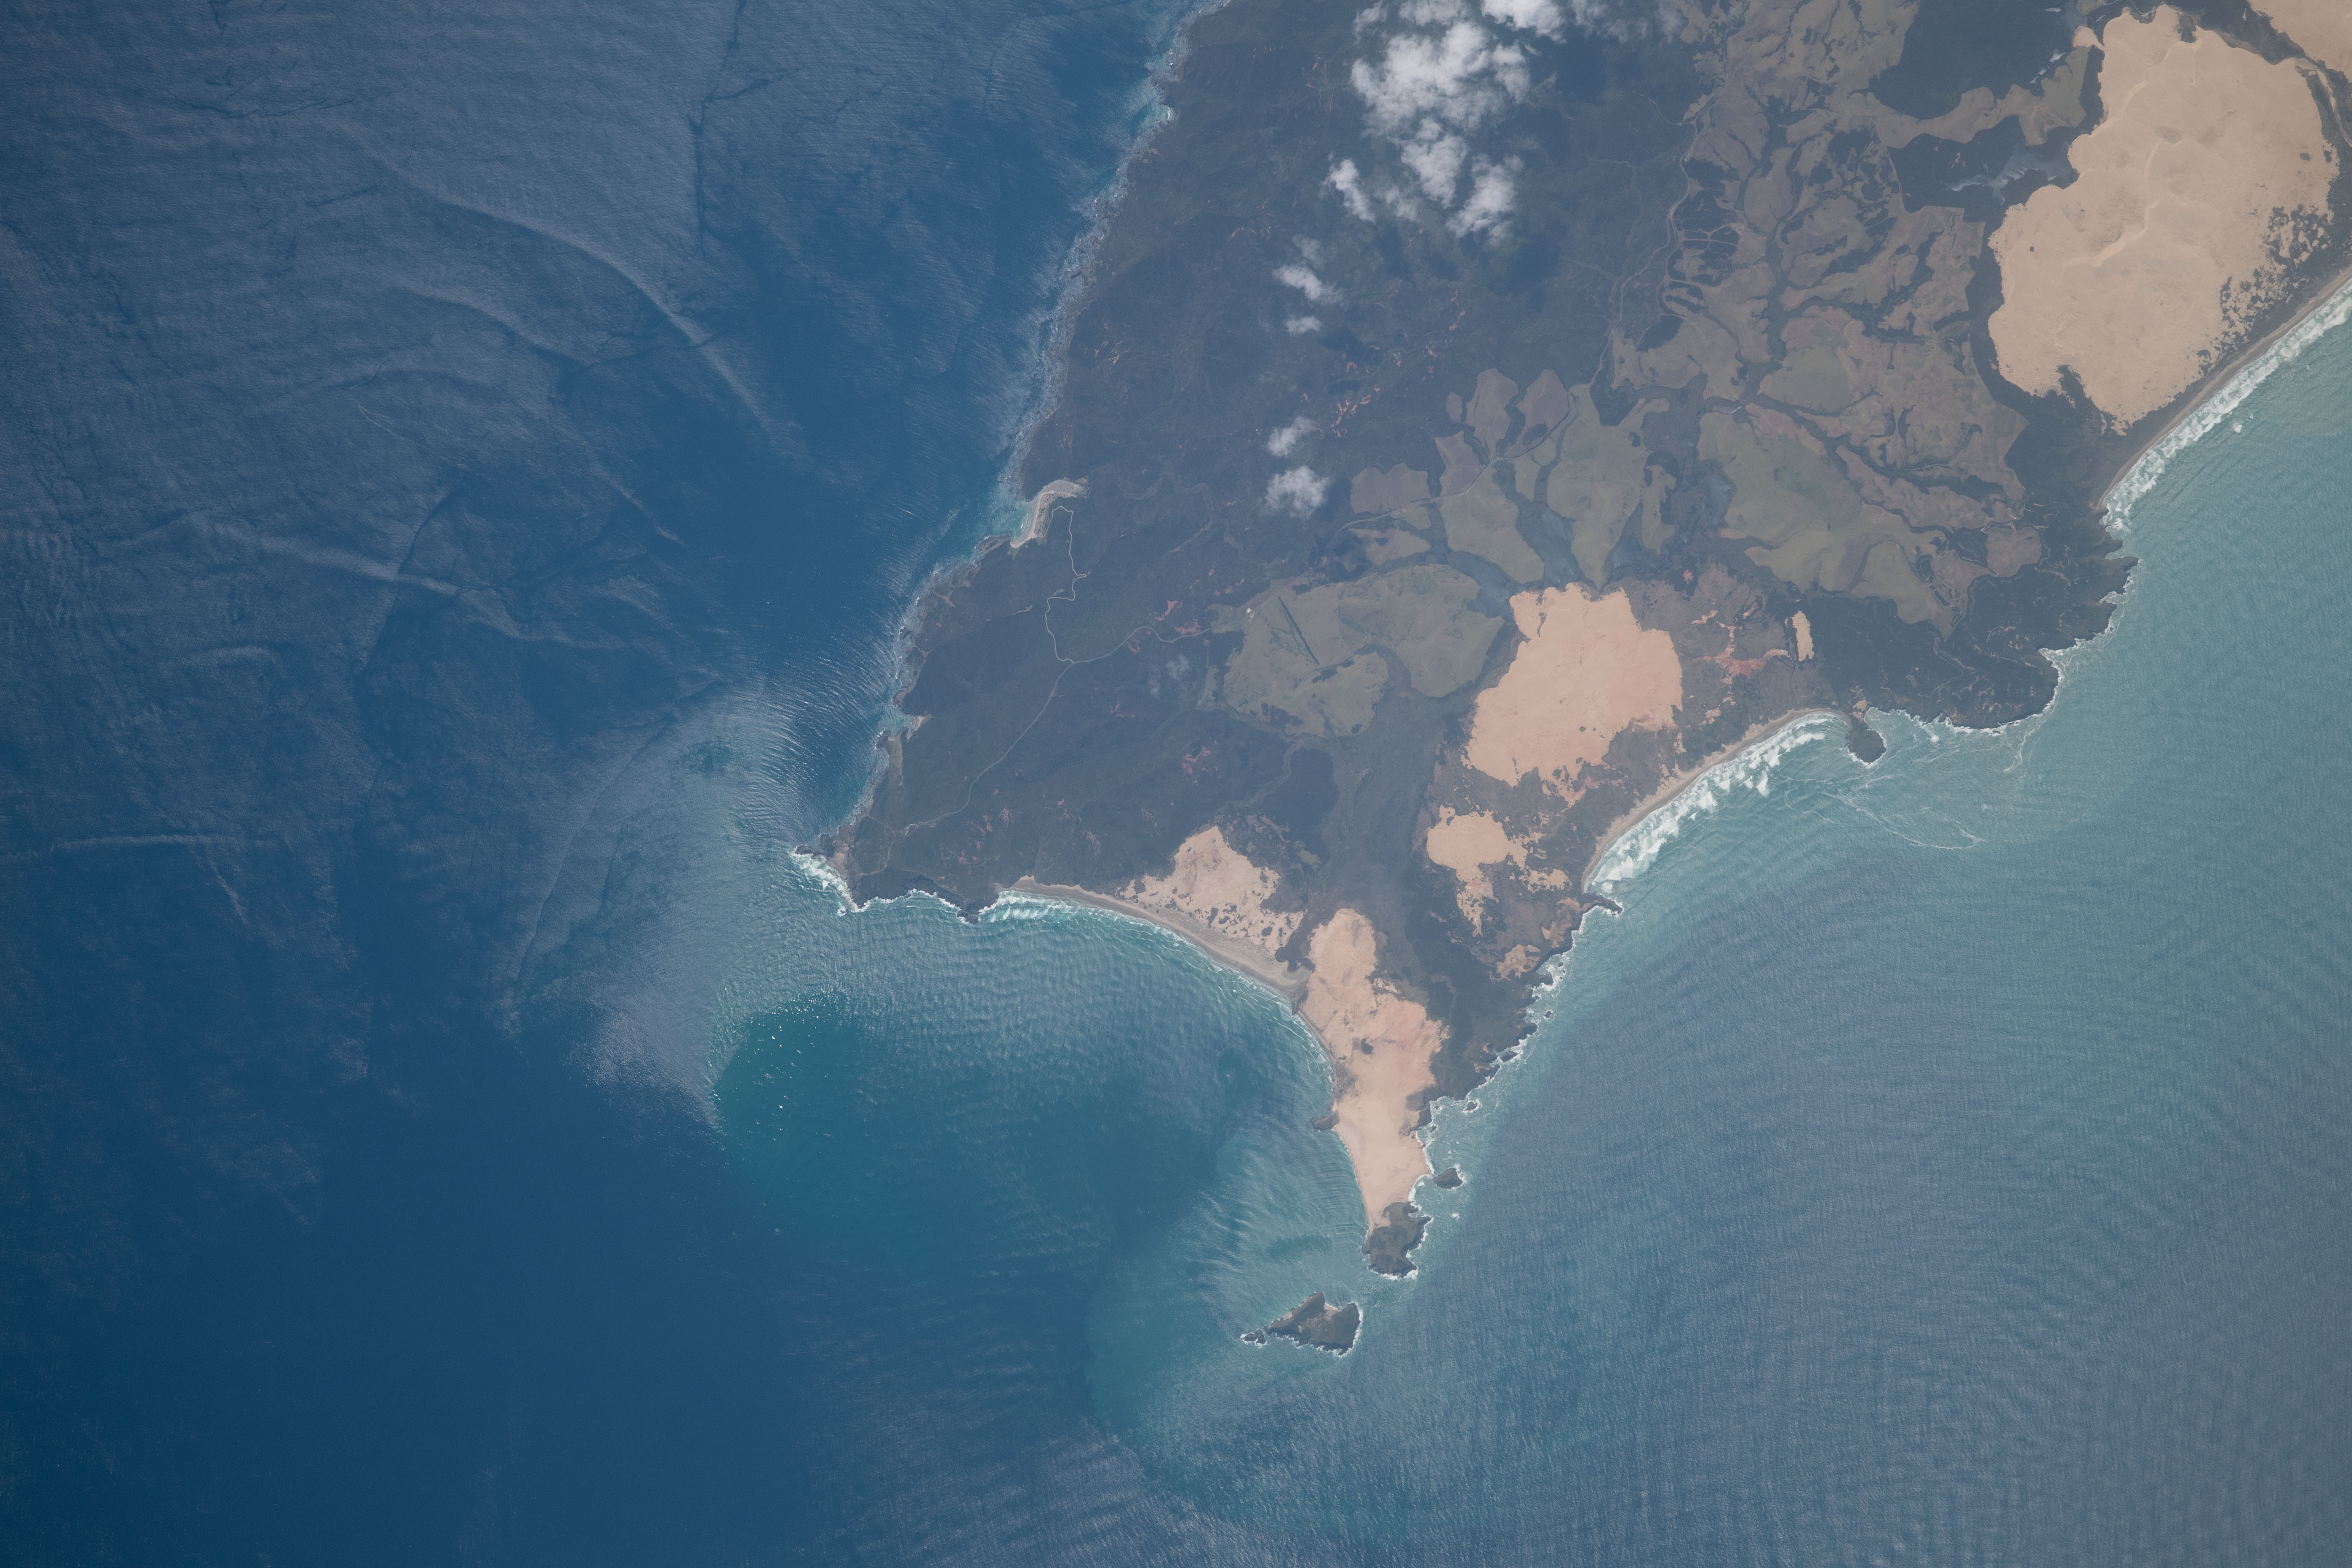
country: NEW ZEALAND-NI
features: TE WERAHI BEACH, SPIRITS BAY
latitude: -34.5
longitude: 172.7
